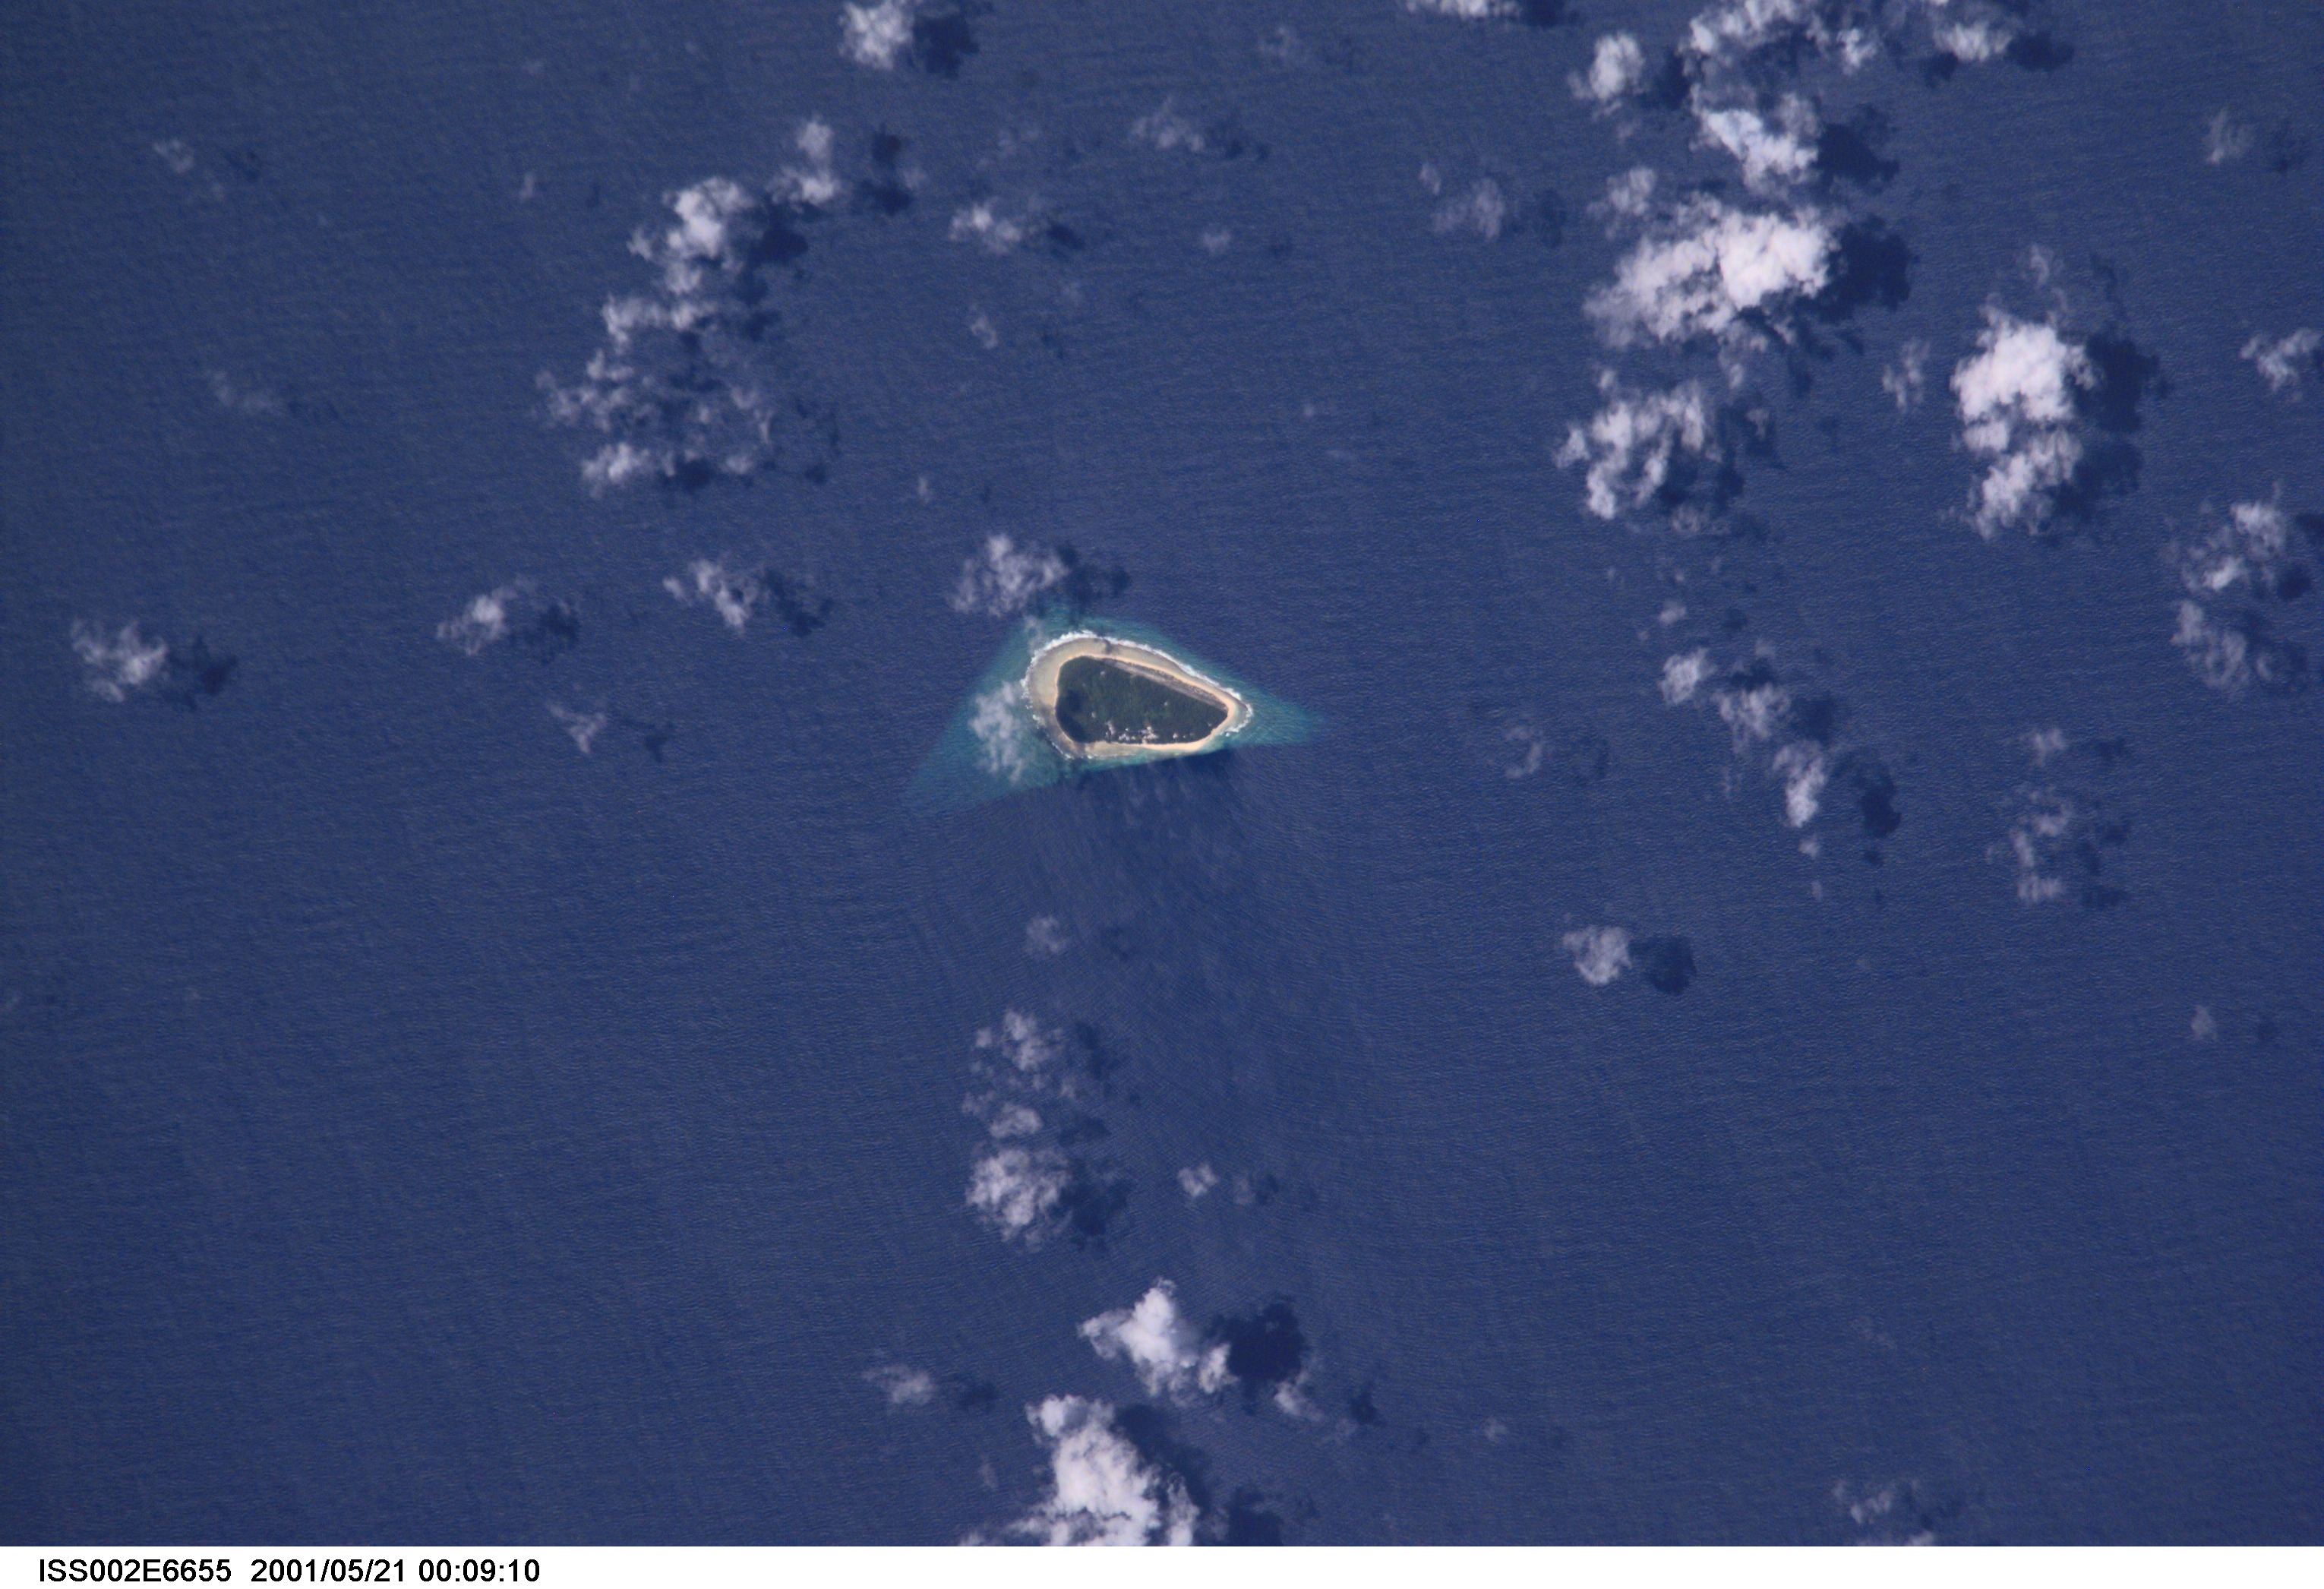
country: MARSHALL ISLANDS
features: JABWOT ISLAND
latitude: 7.5
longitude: 169.0
